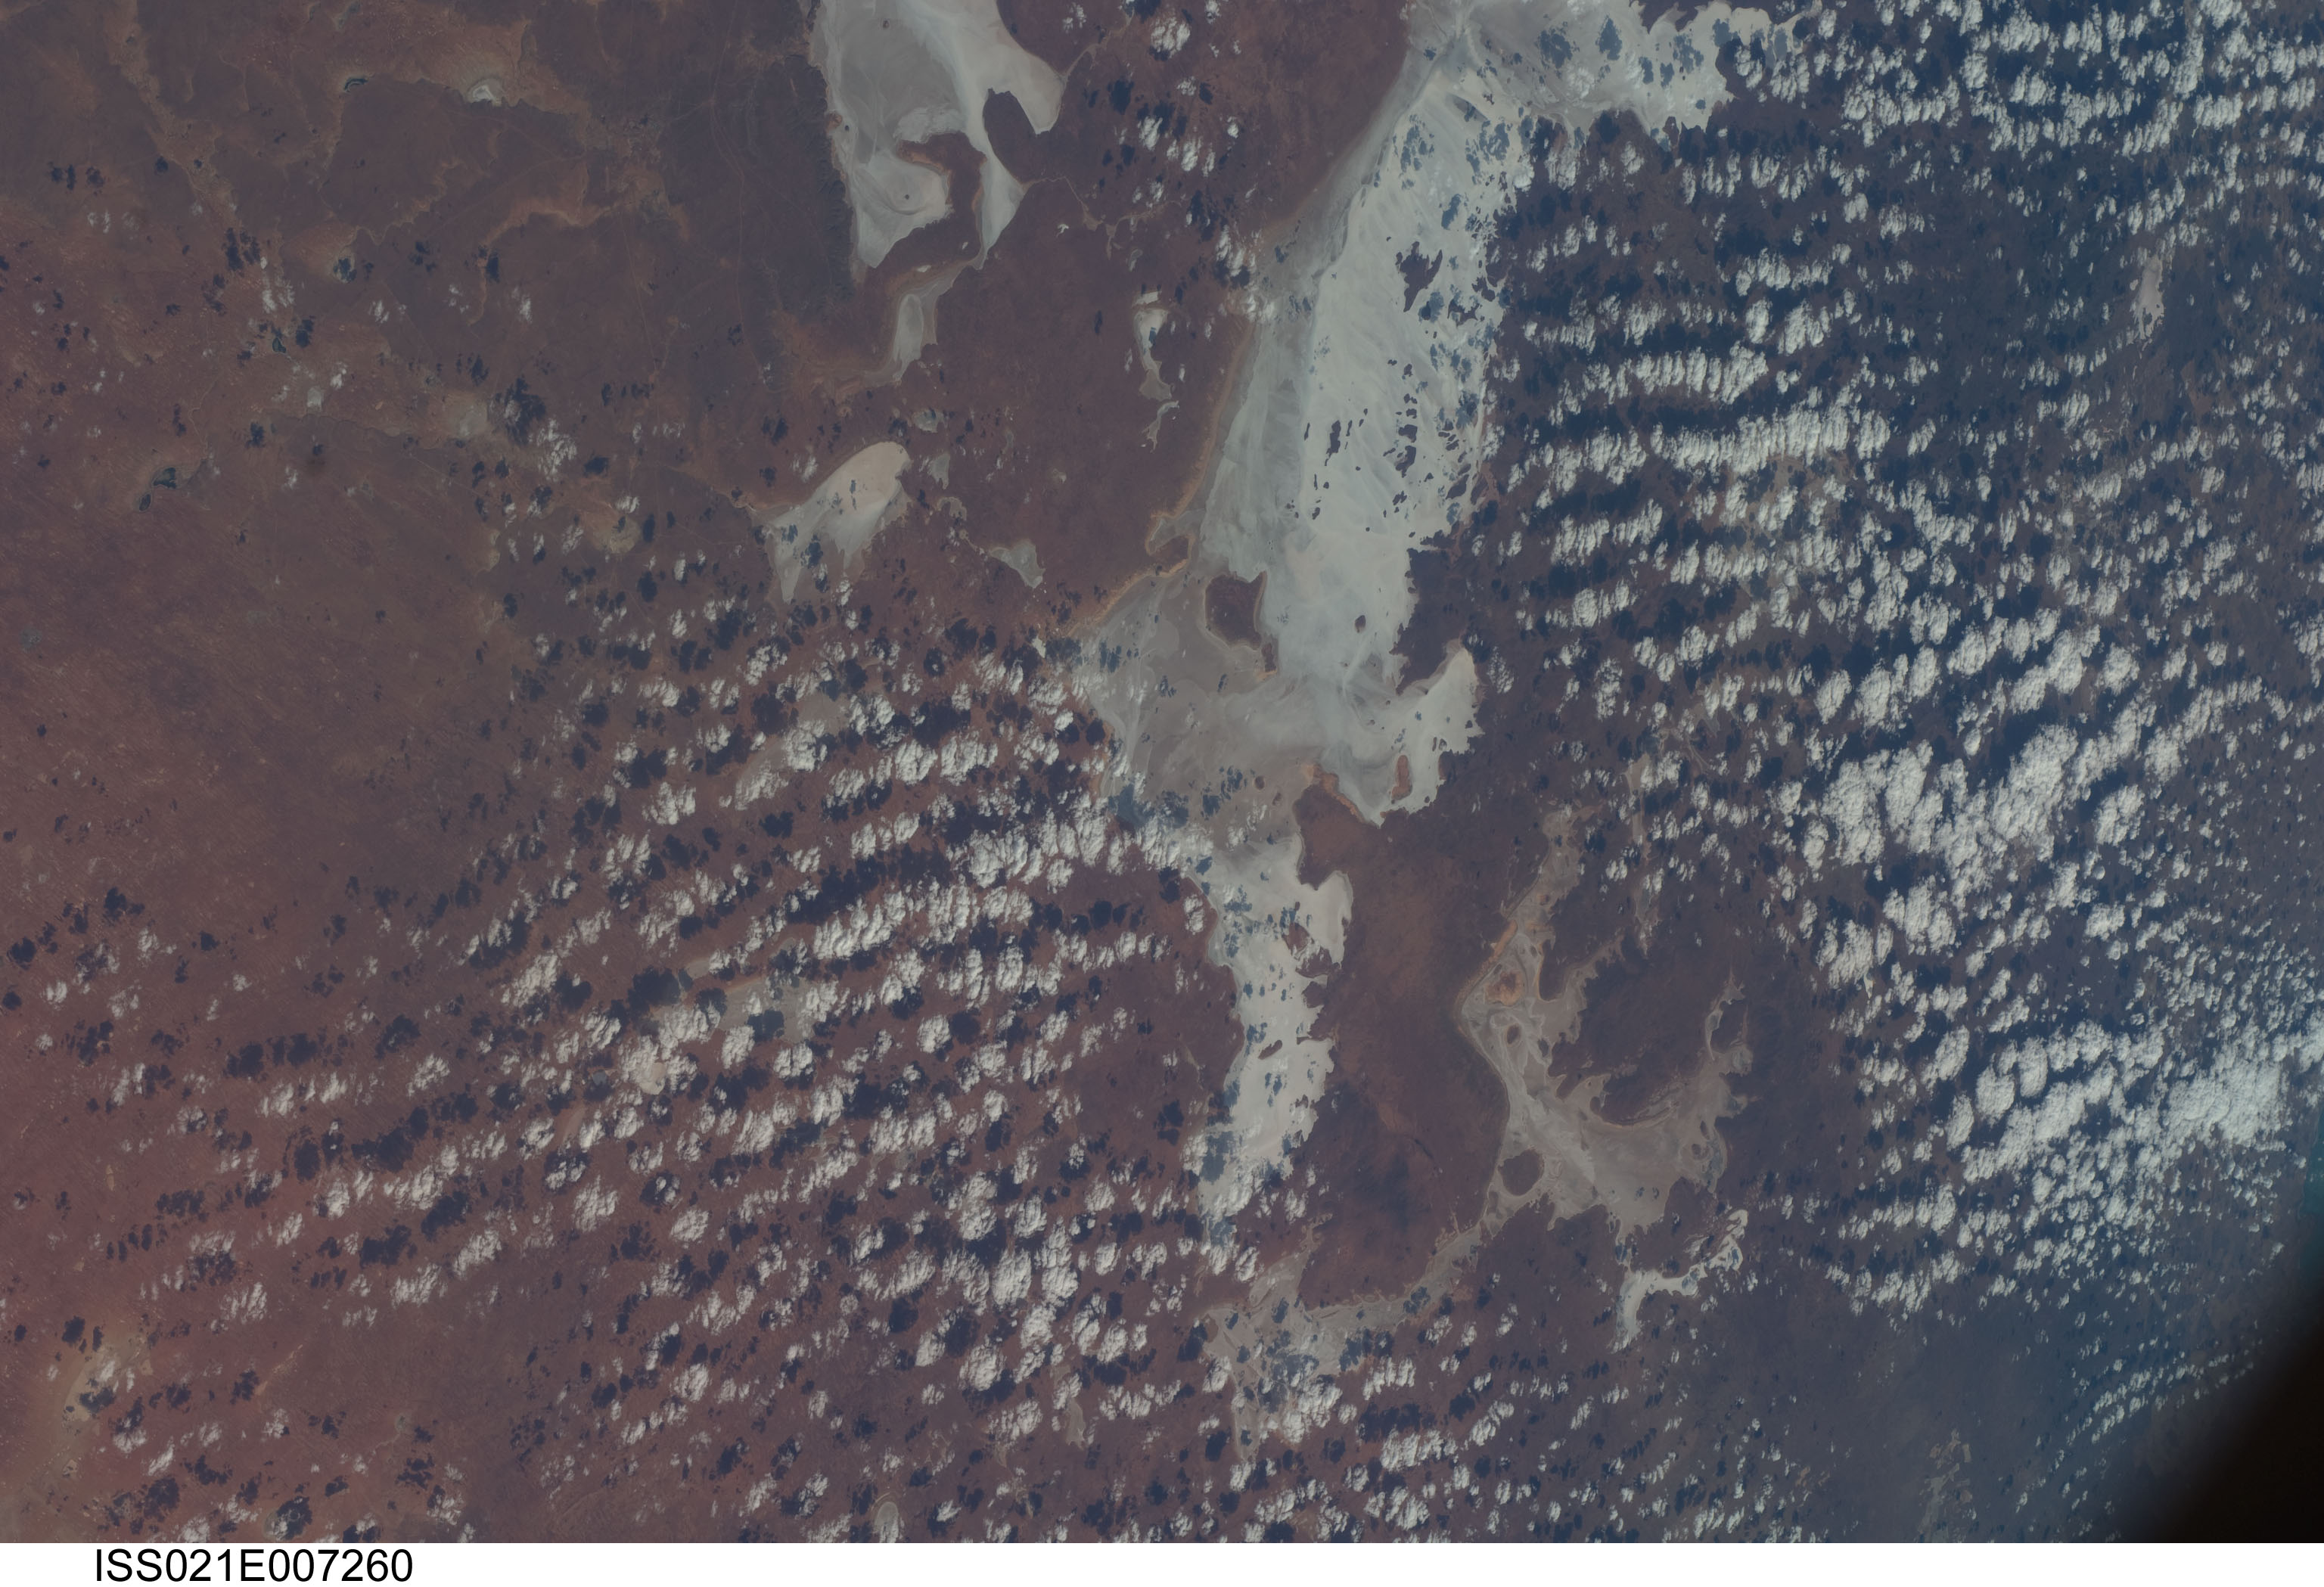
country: AUSTRALIA-SA
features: LAKE GAIRDNER, LAKE HART, LAKE EVERARD
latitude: -31.5
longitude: 136.0
